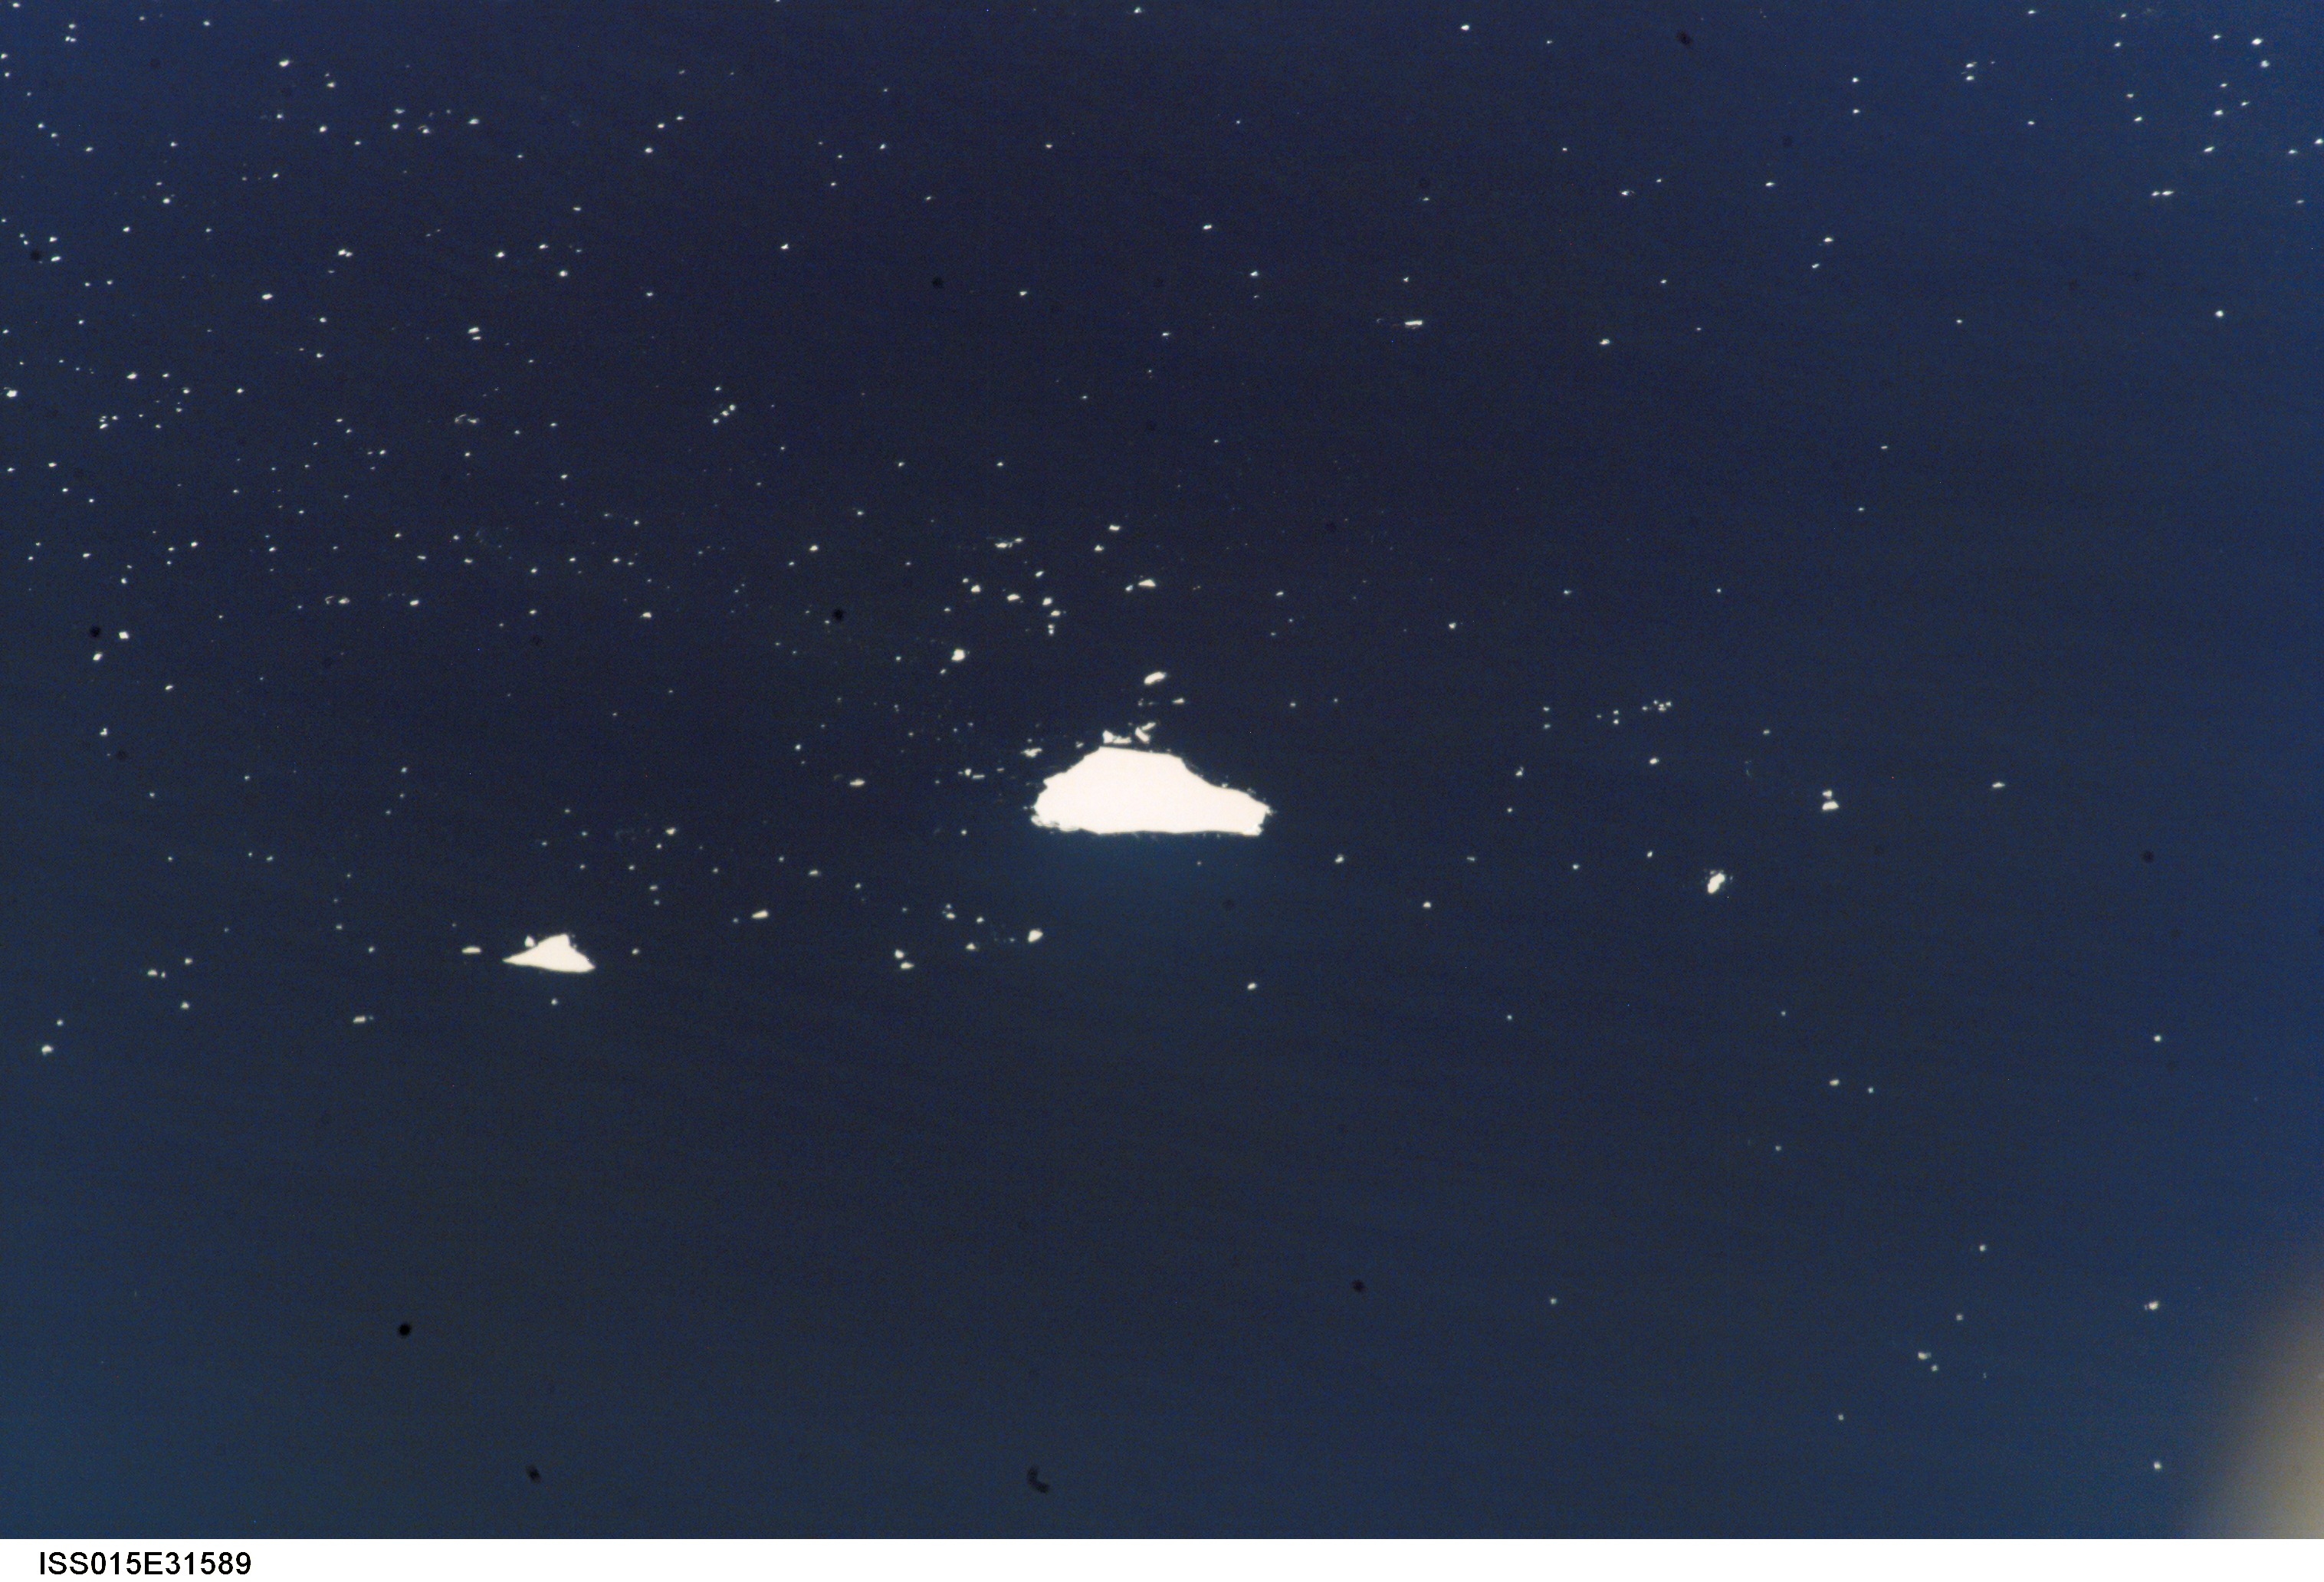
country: ATLANTIC OCEAN
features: ICEBERGS A22A & A22A1
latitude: -49.2
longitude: -19.2
